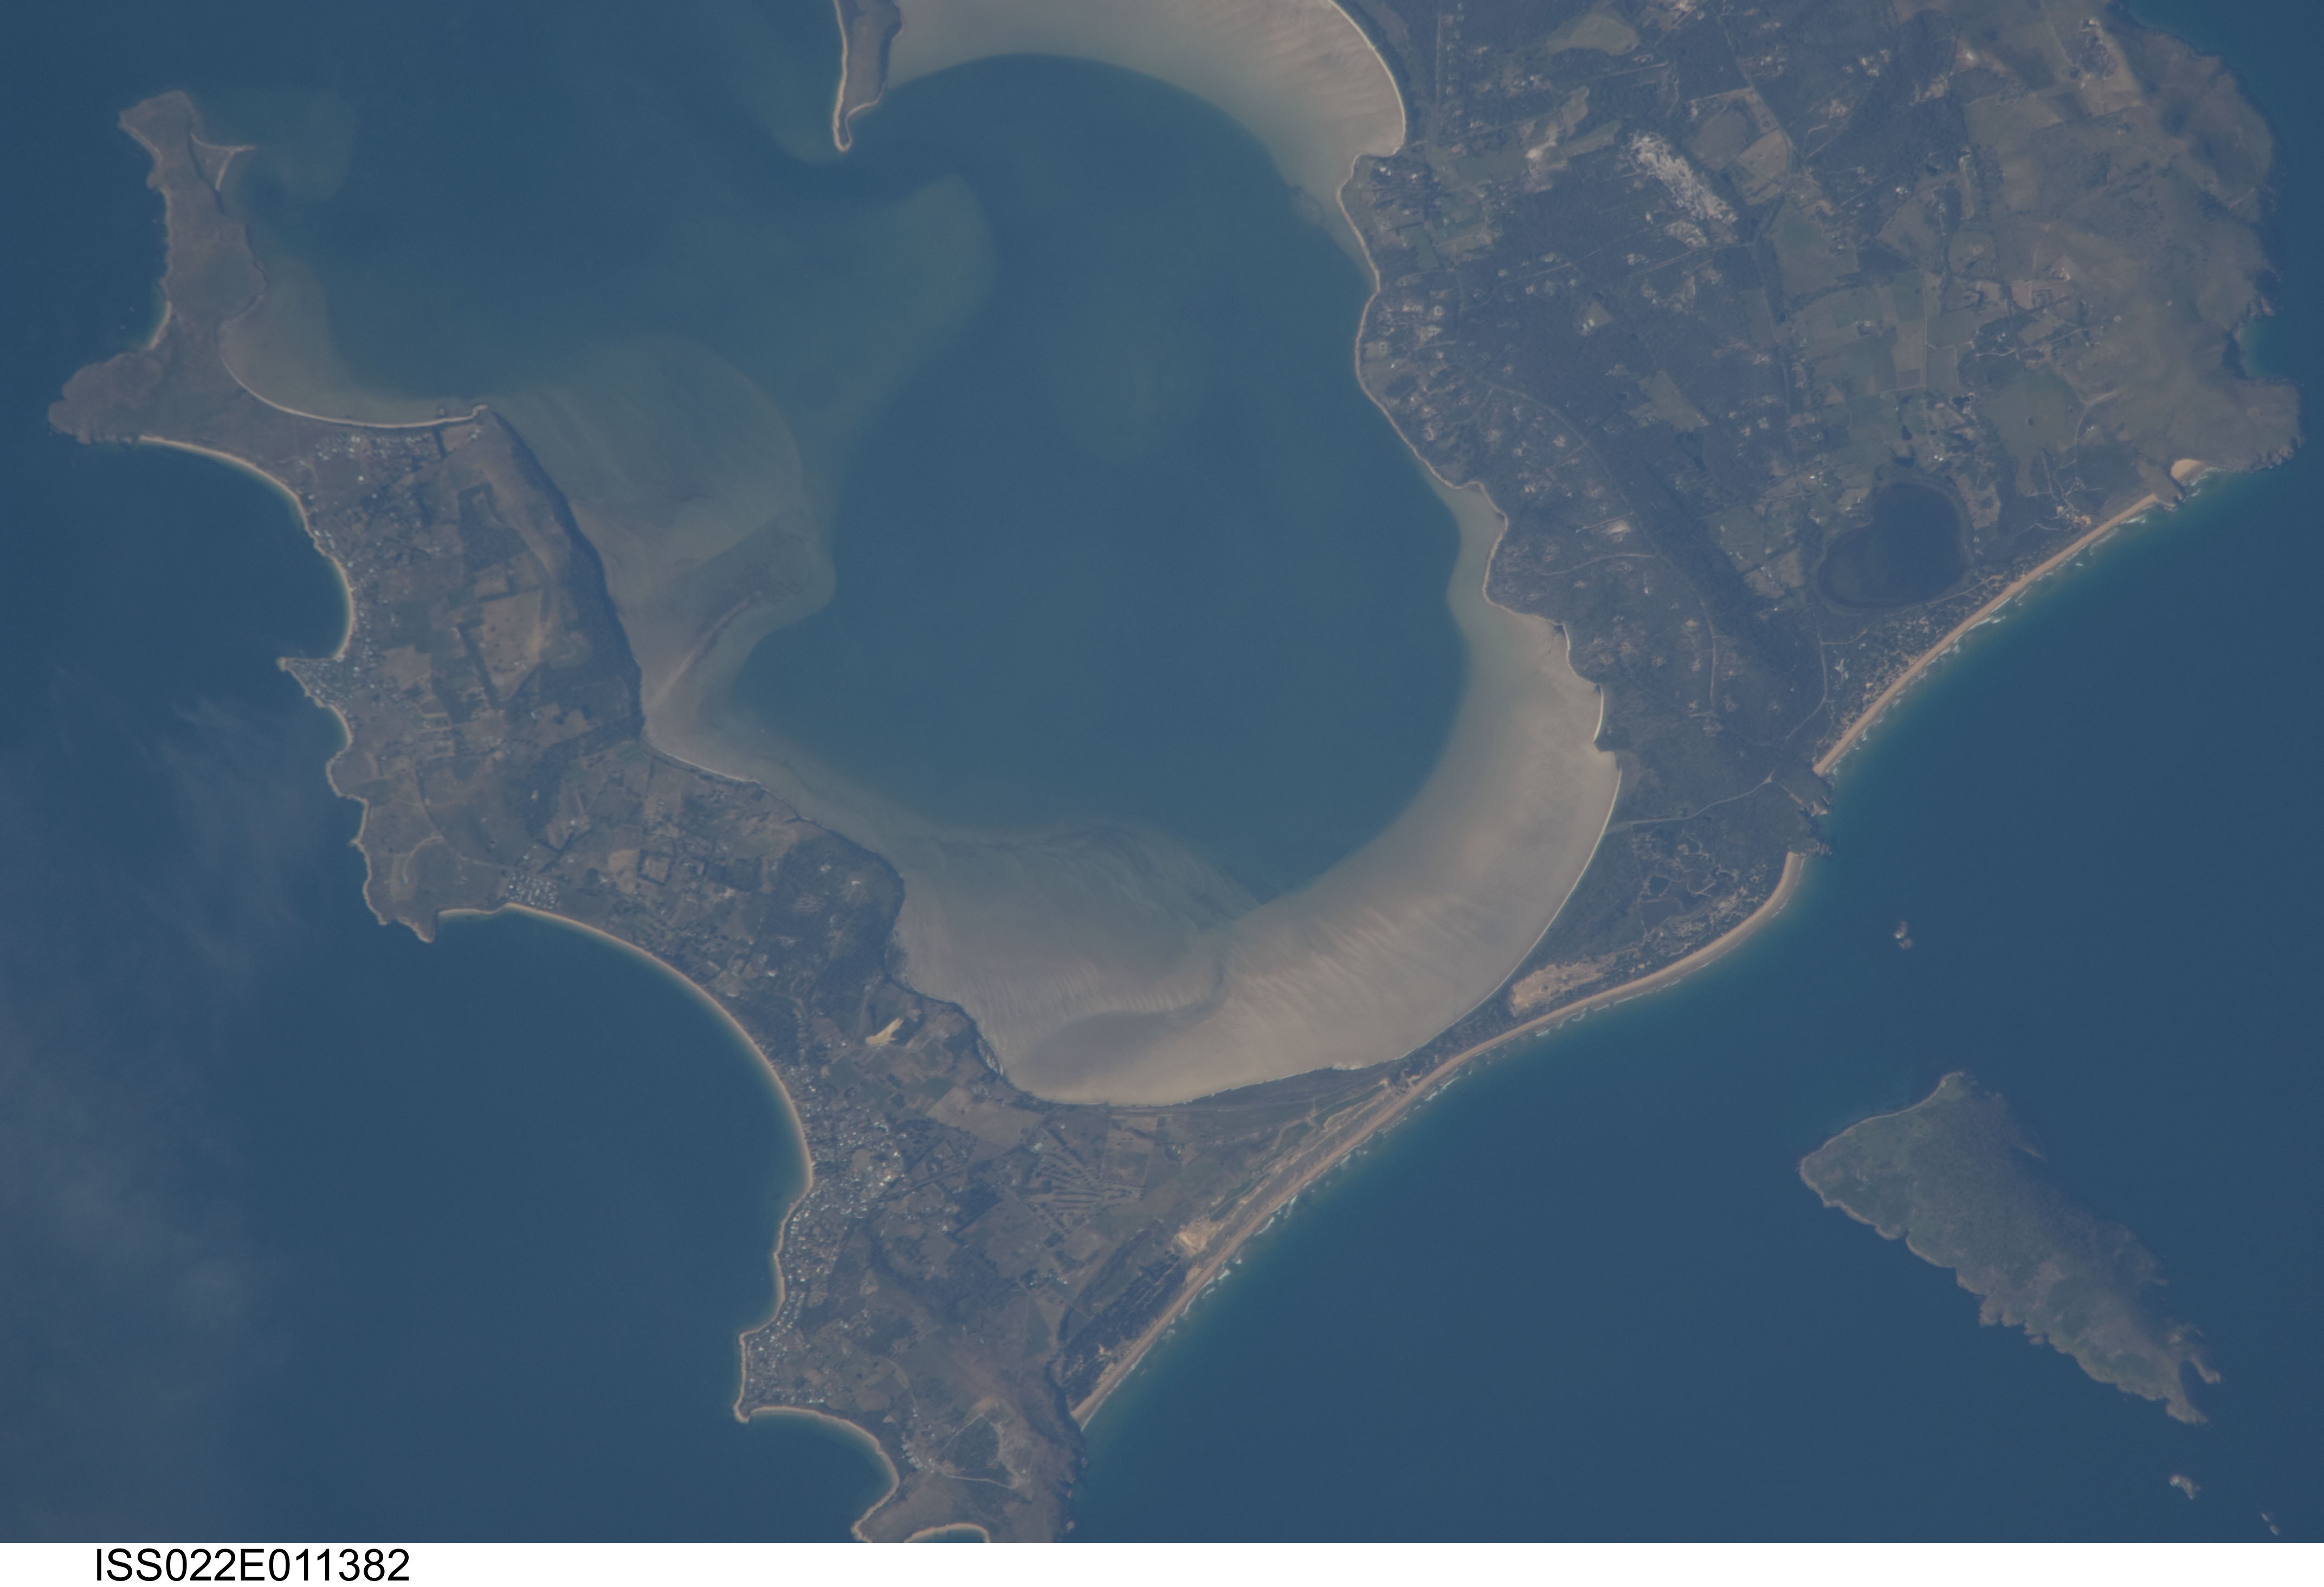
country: AUSTRALIA-T
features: S. ARM PENINSULA, S. RALPHS BAY, BETSEY I.
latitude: -43.0
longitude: 147.4
